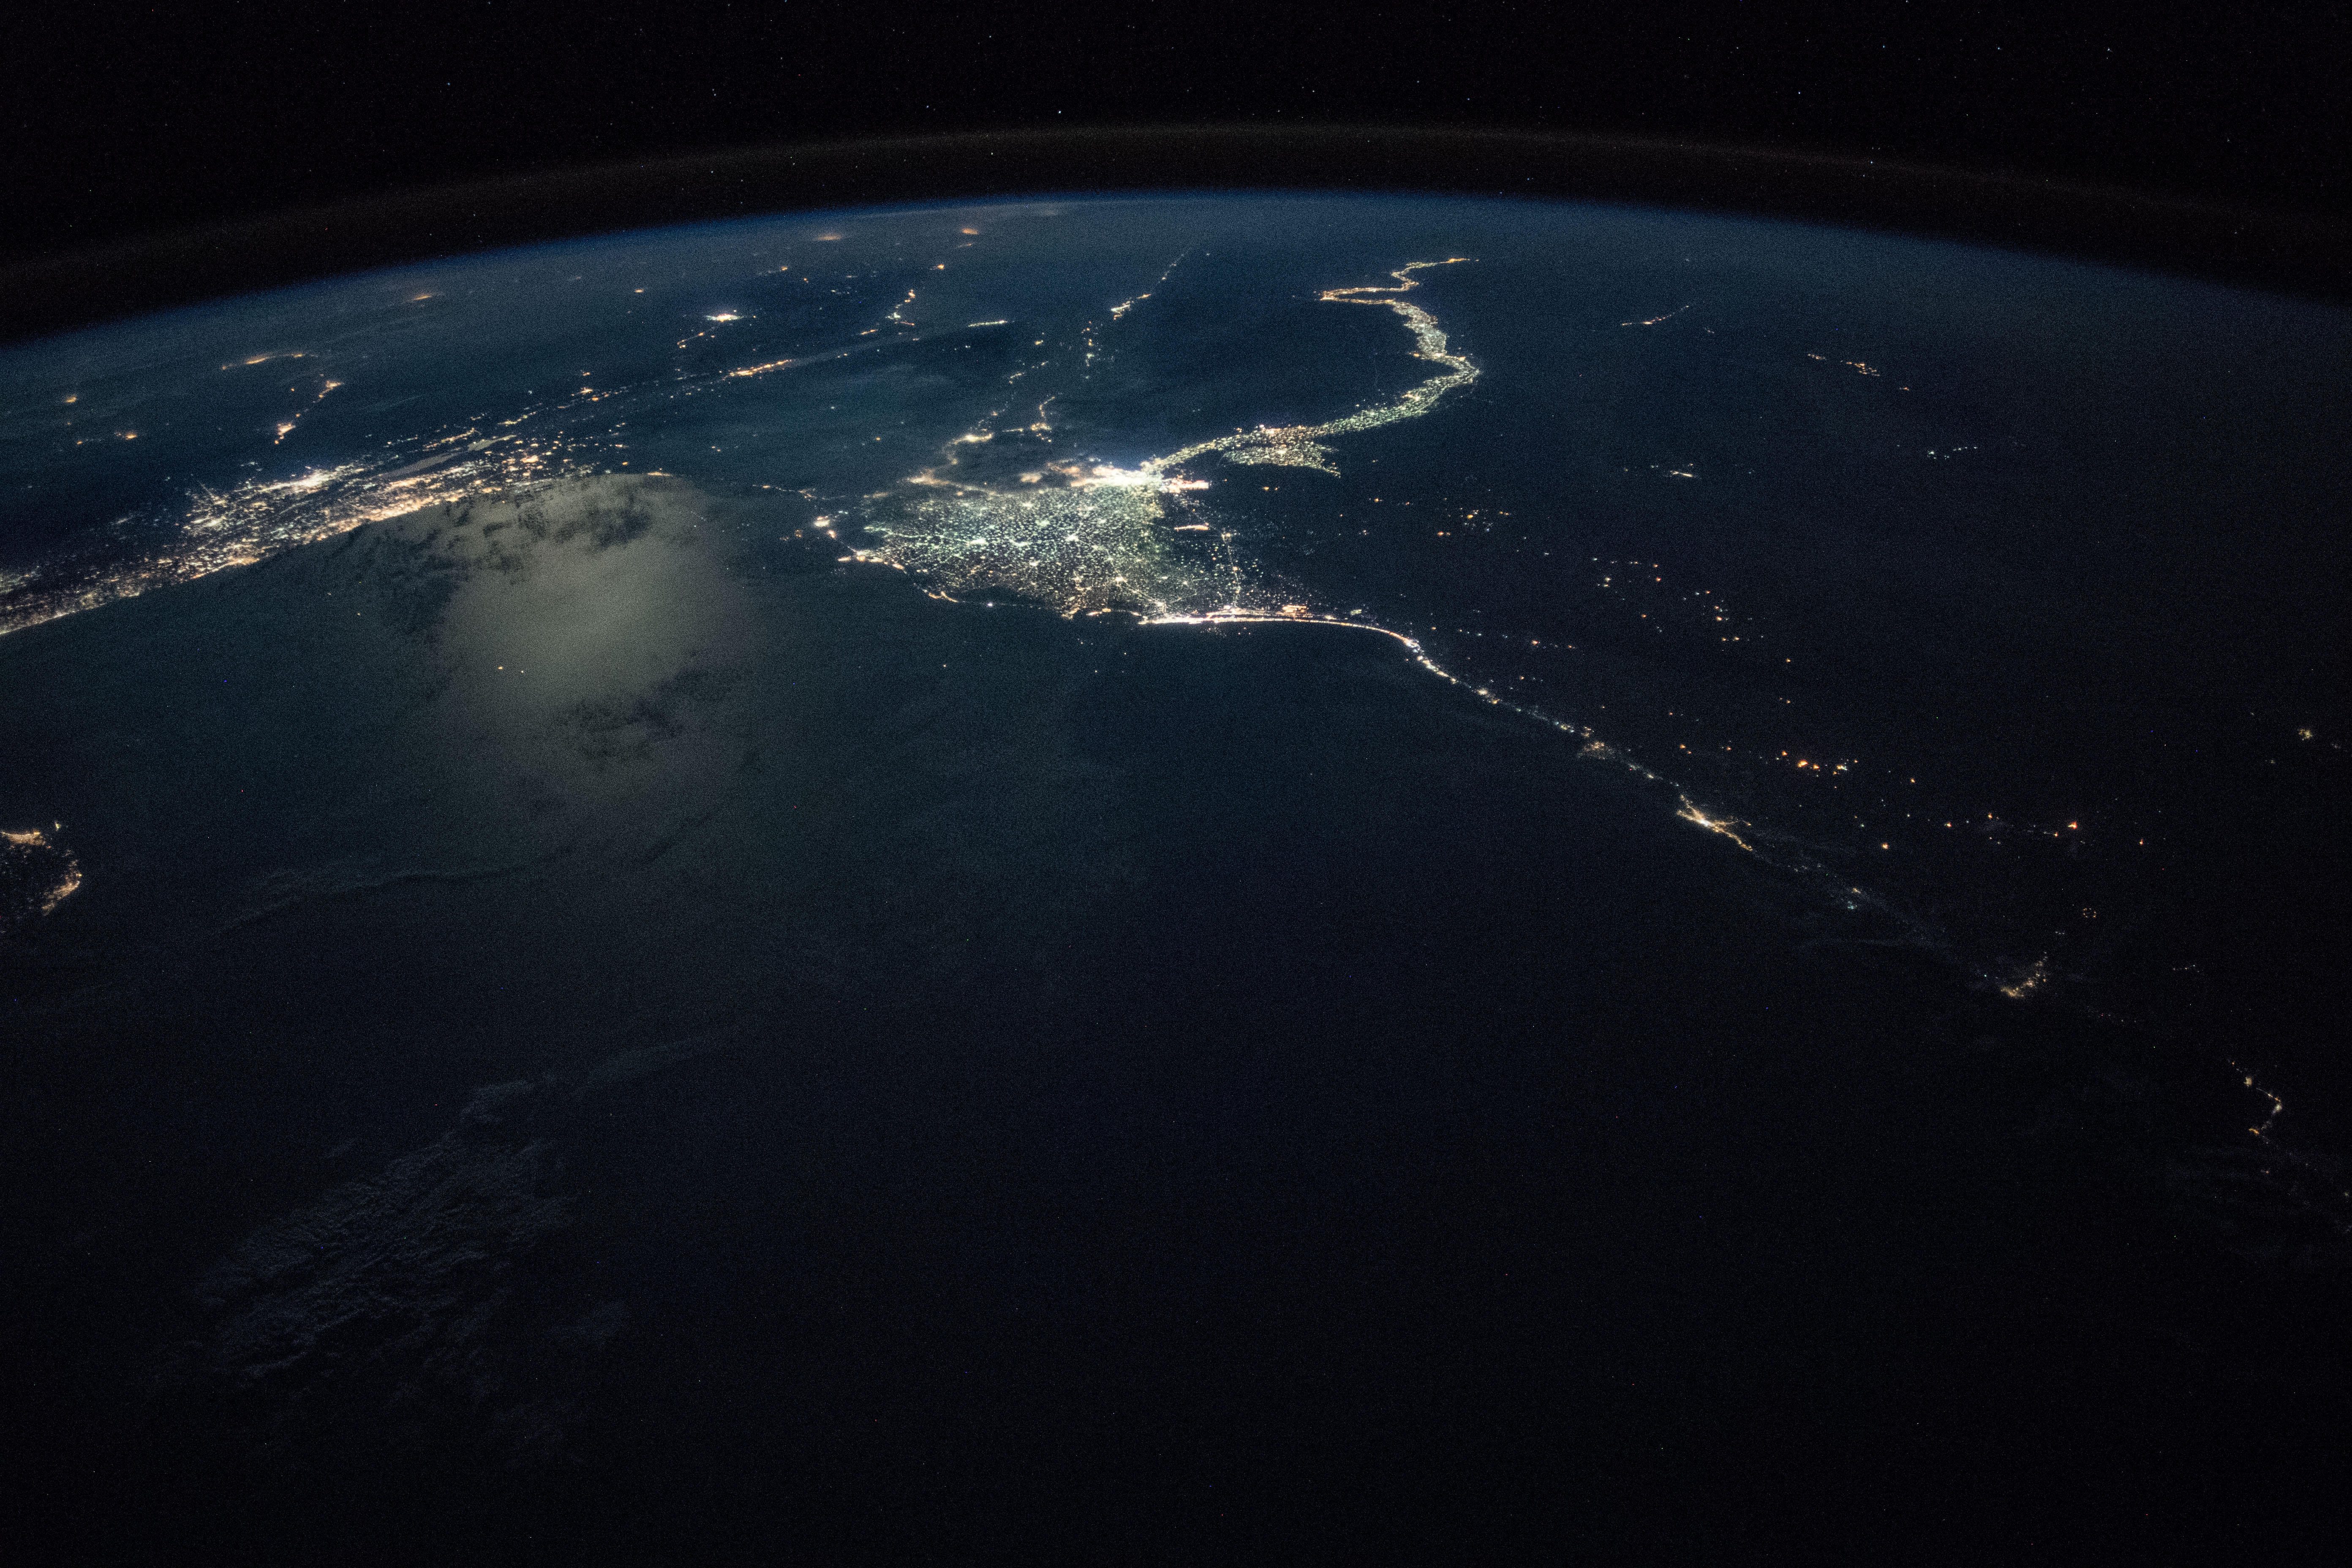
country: EGYPT
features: WESTERN DESERT, CAIRO CITY, GULF OF SUEZ, GULF OF AQABA, GAZA, JESURALEM, NILE DELTA, NILE RIVER, PORT SAID, MEDITERRANEAN SEA, NIGHT, EARTH LIMB
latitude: 32.2
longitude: 29.2
